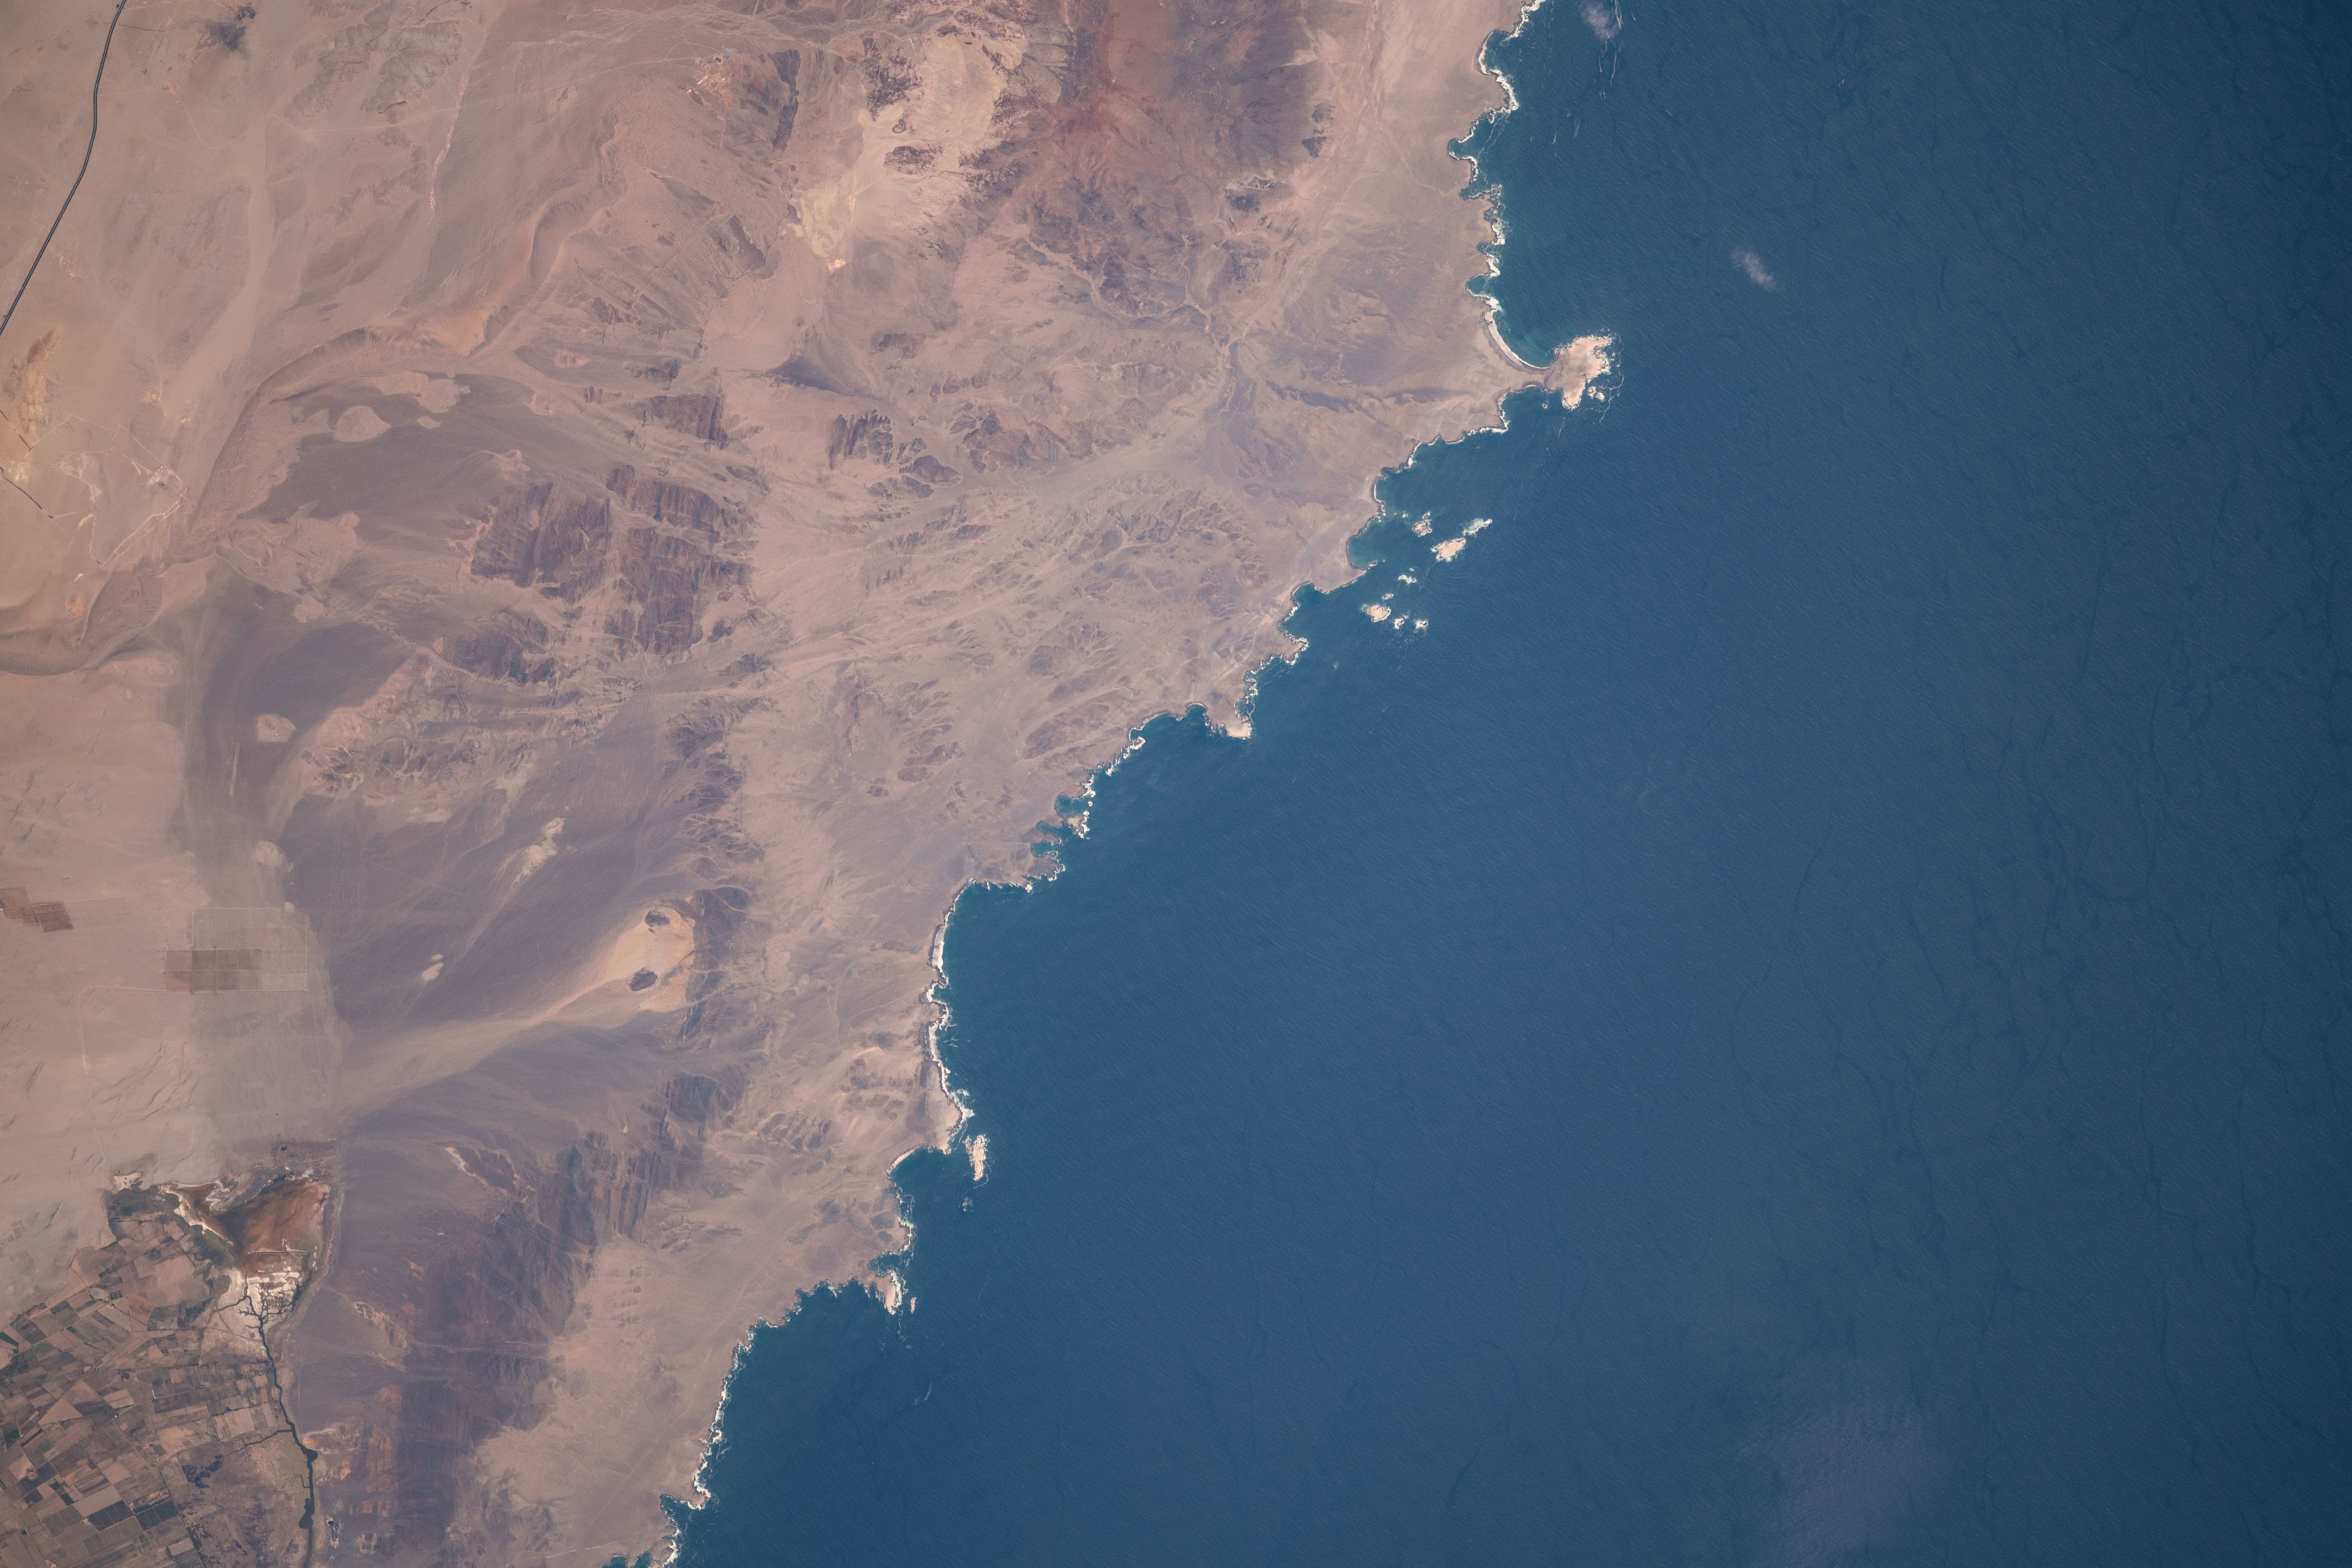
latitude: -9.6
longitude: -78.4
